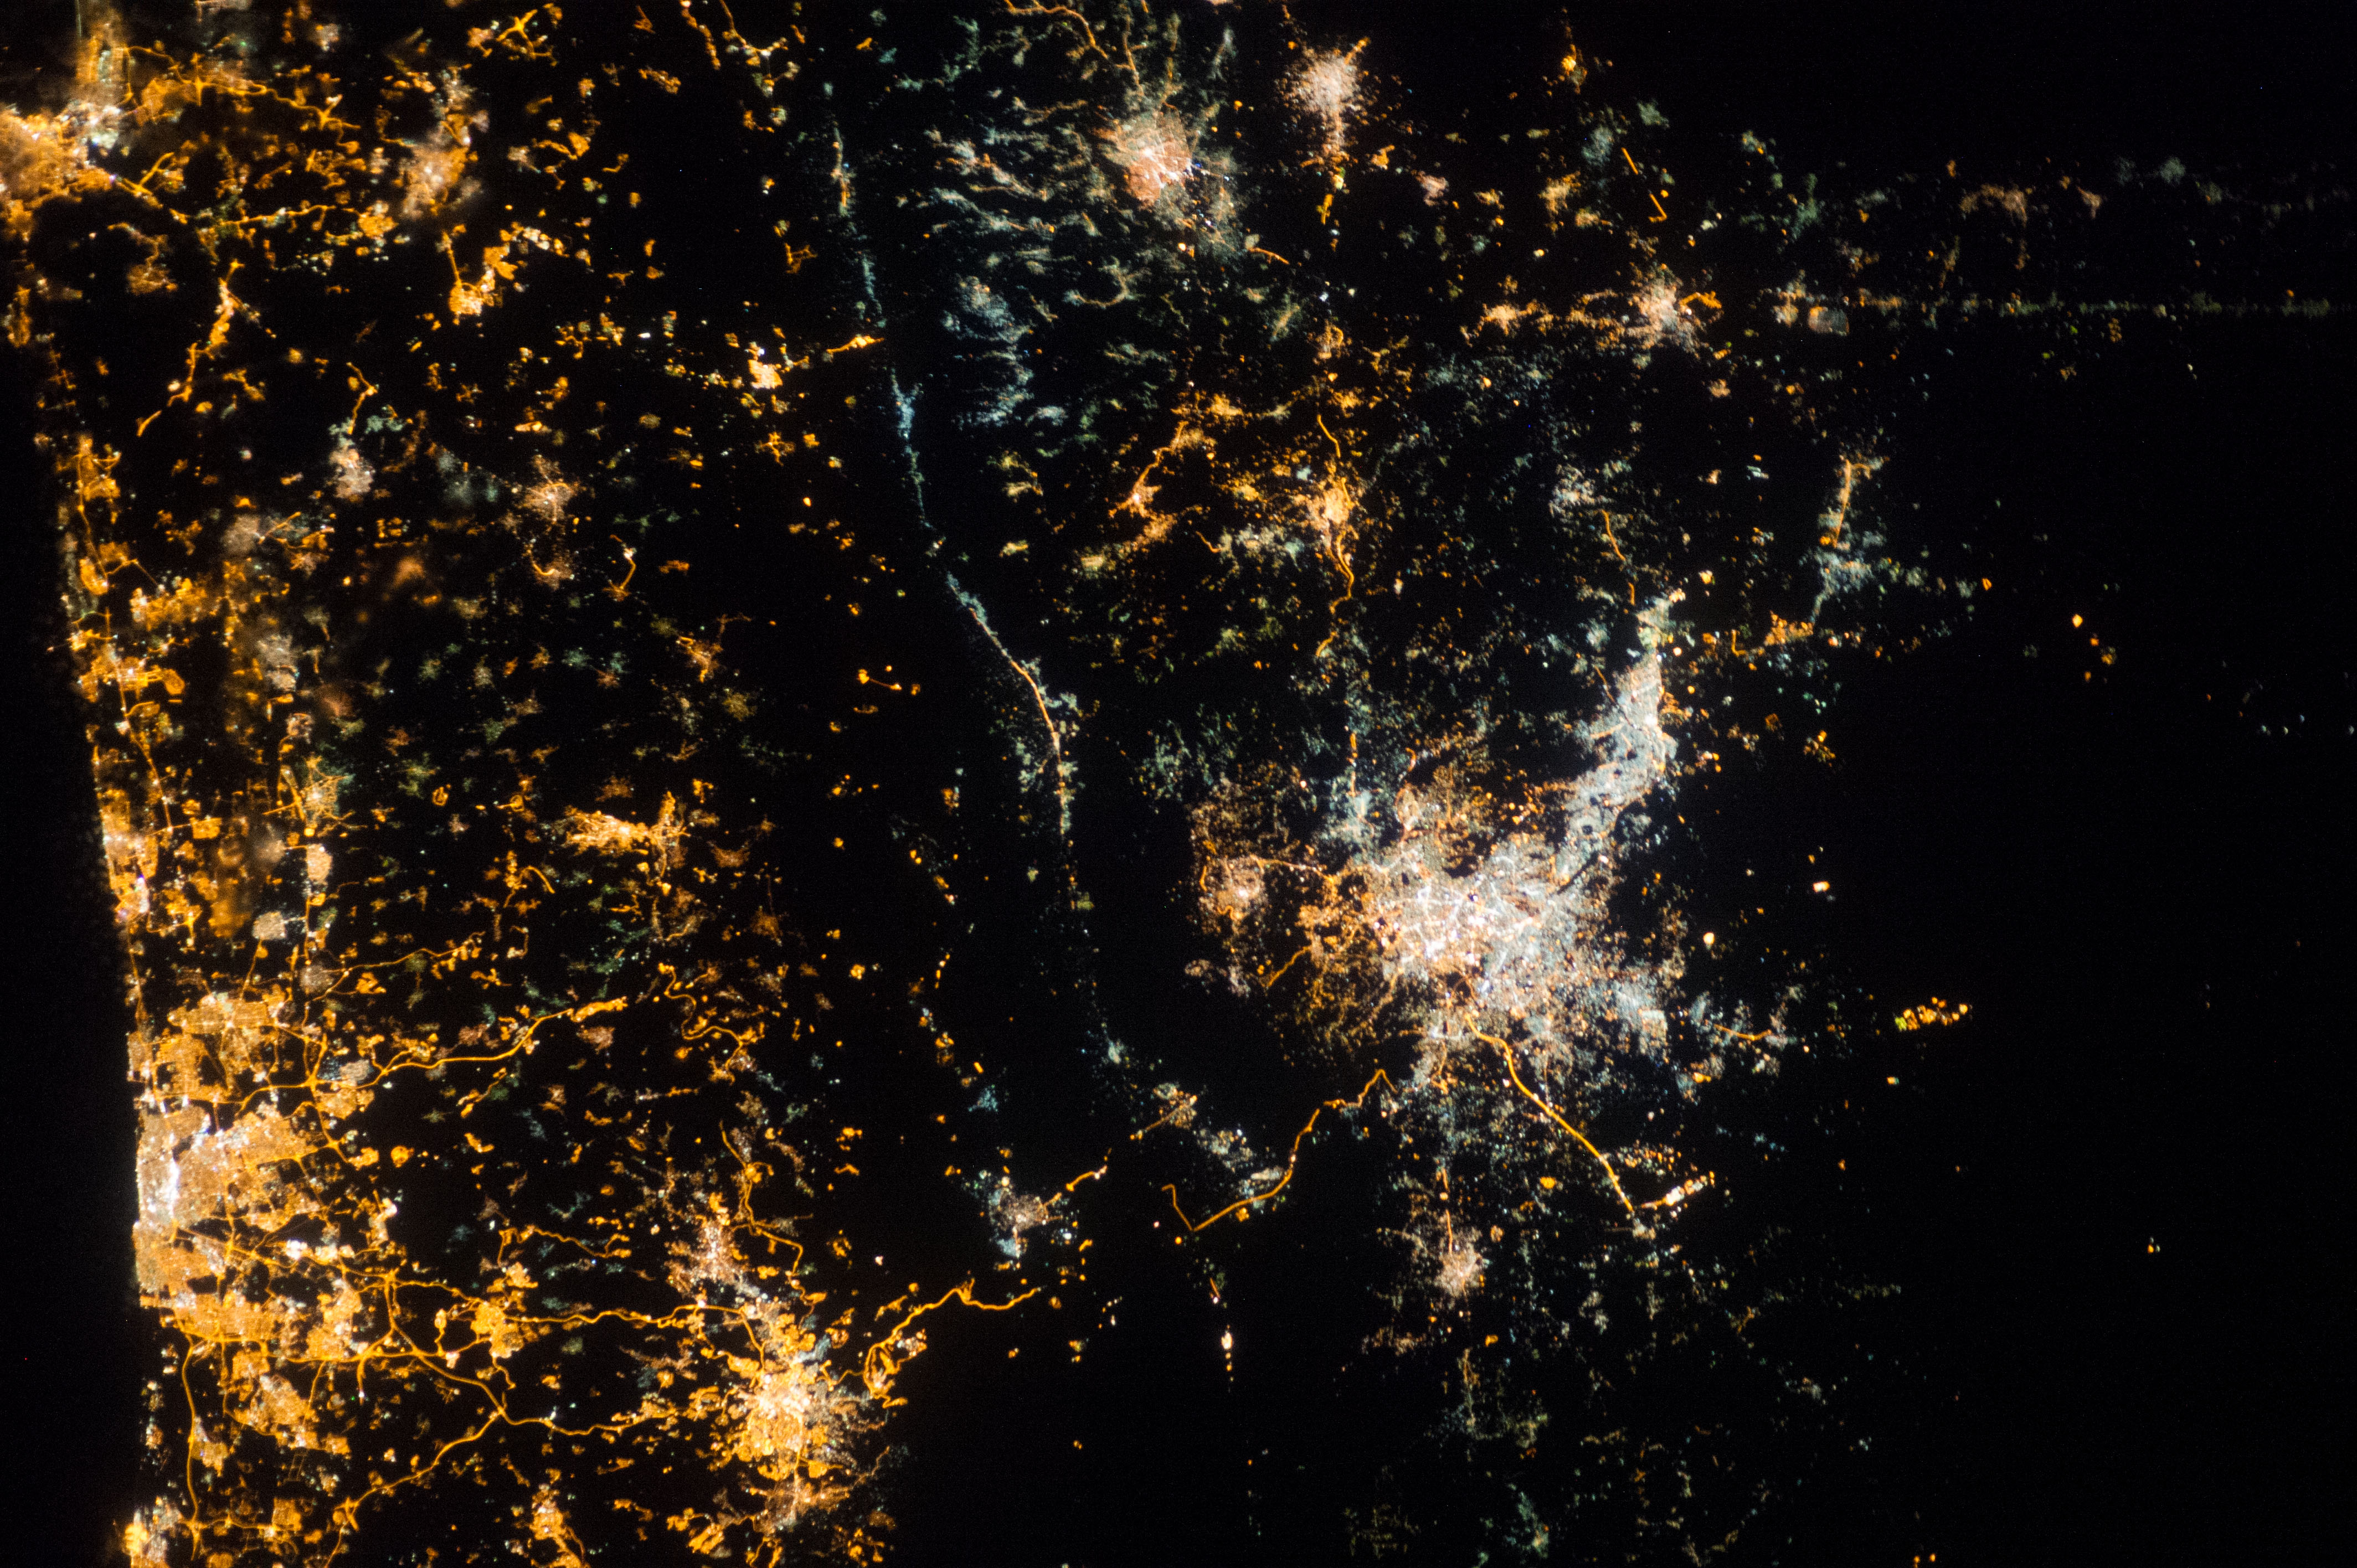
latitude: 32.0
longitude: 35.2
